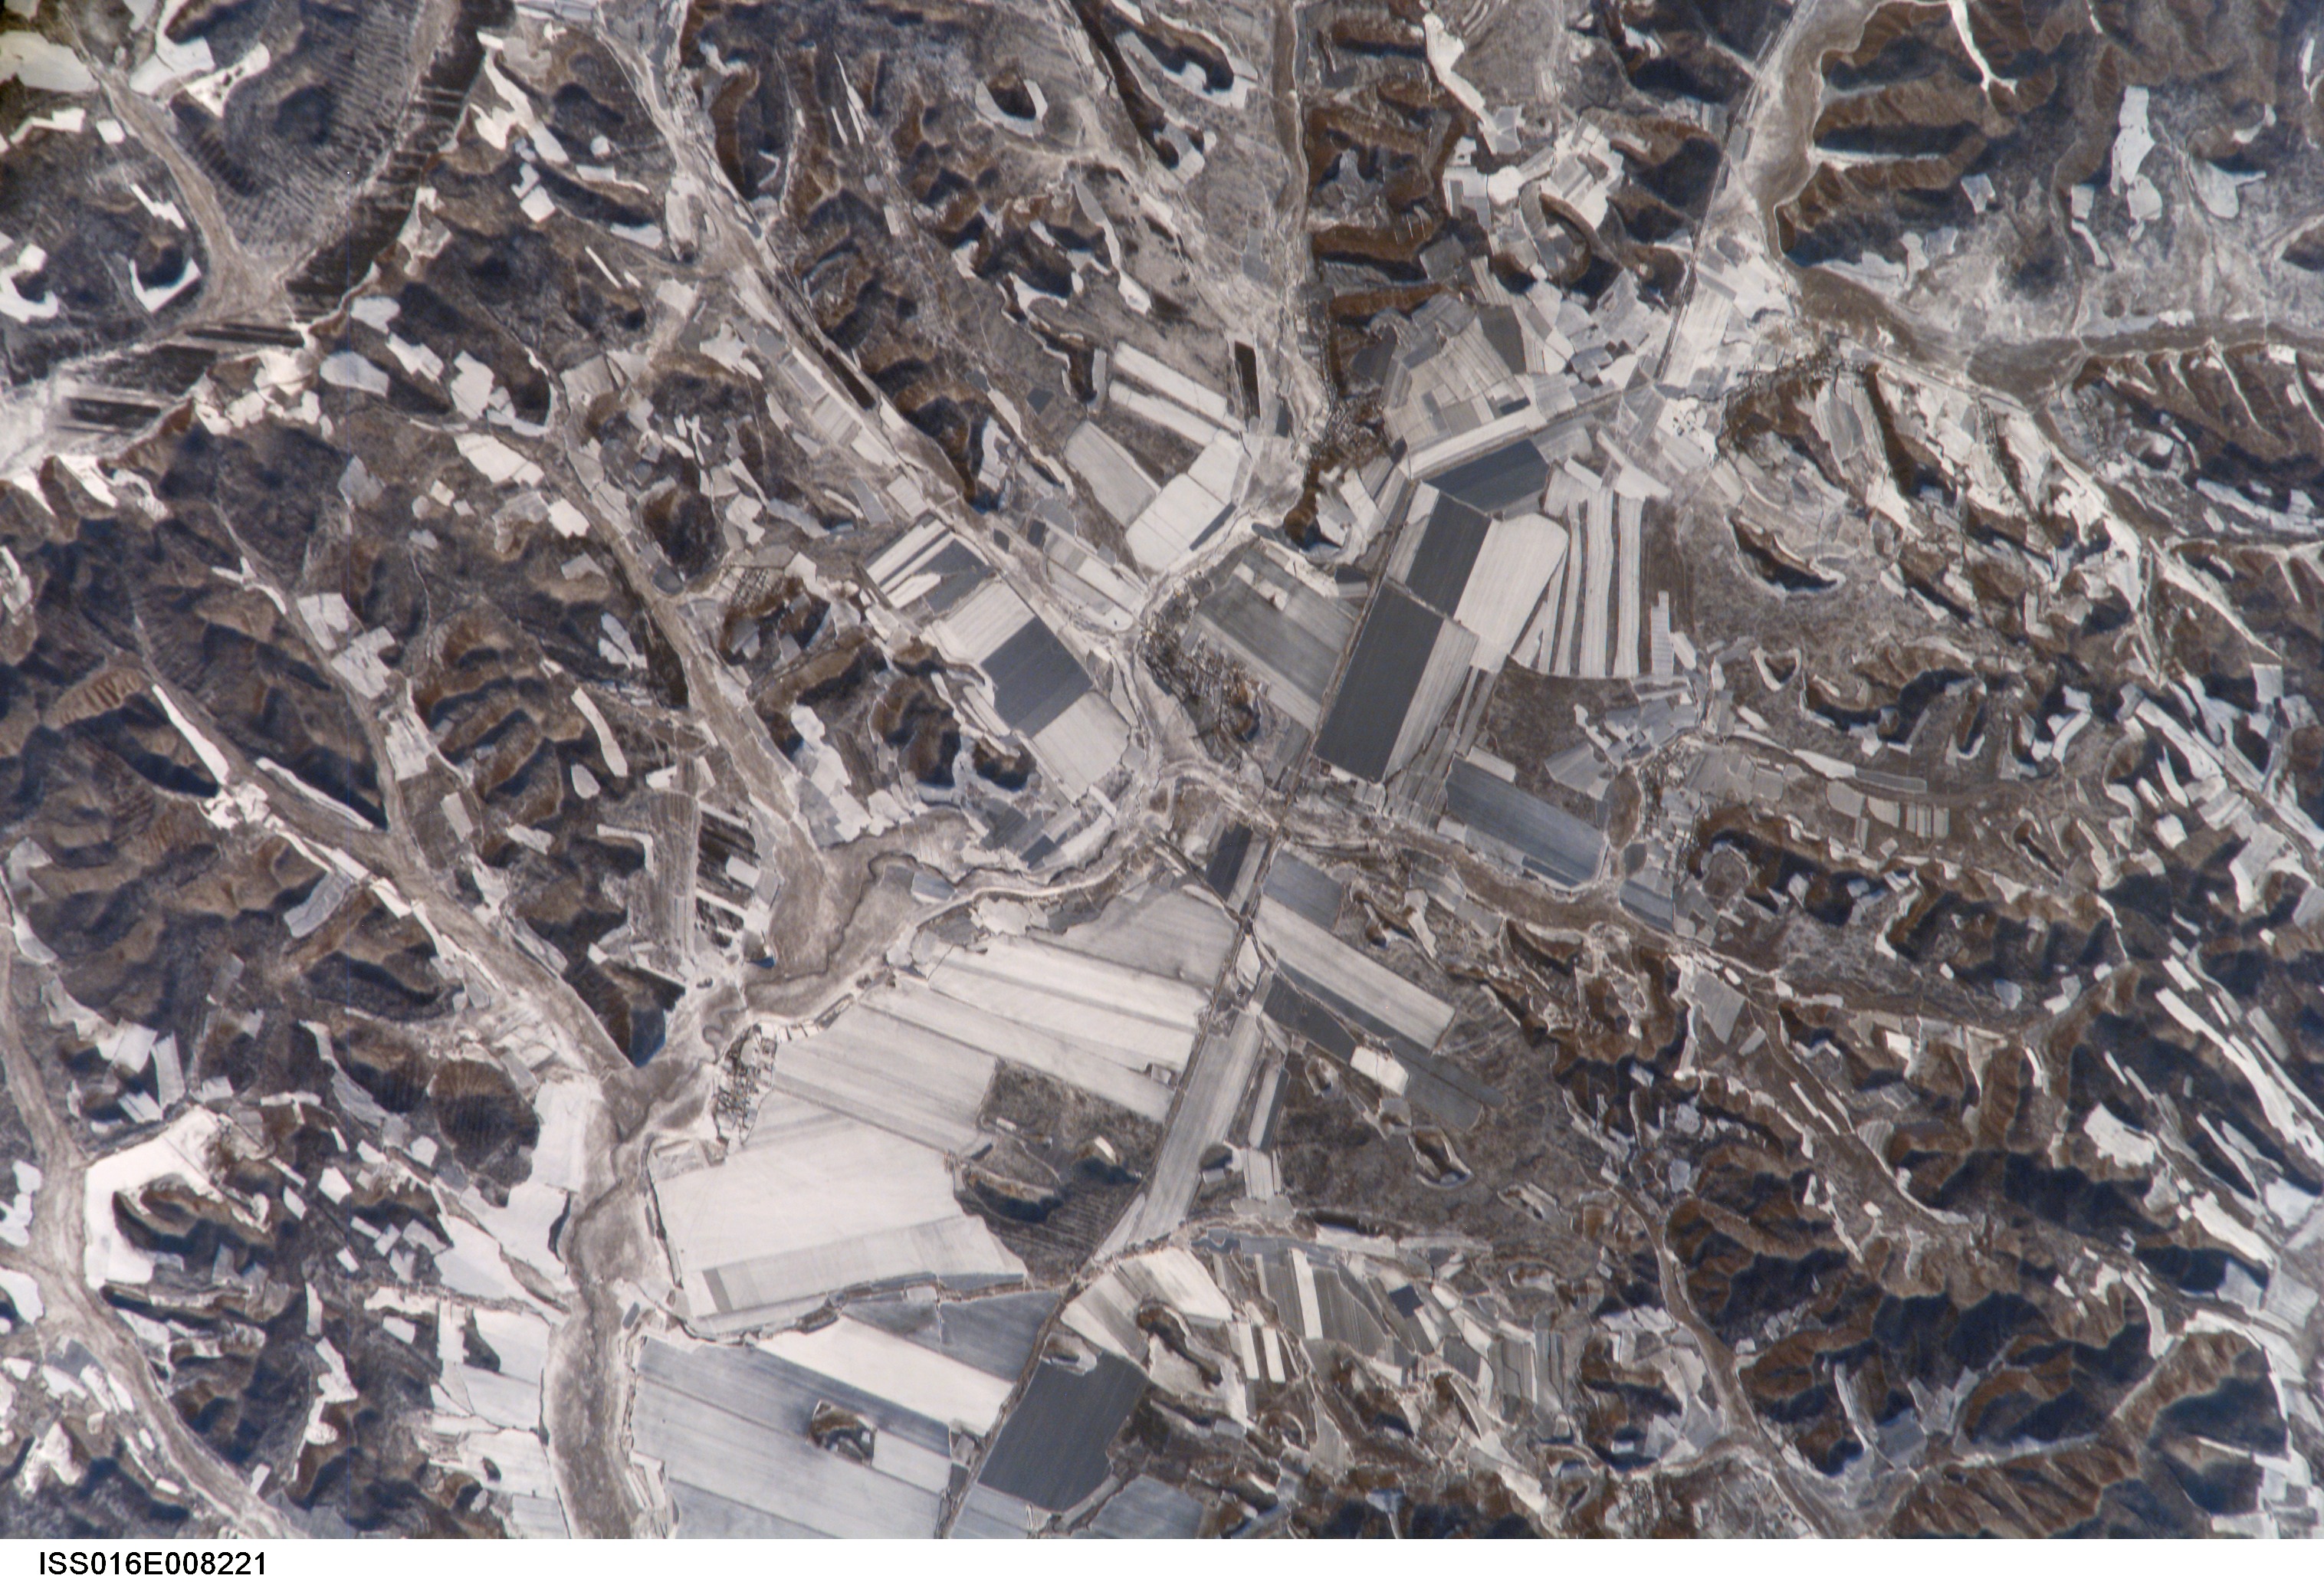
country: CHINA
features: GREATER KHINGAN RA., SNOW, AGR.
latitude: 49.5
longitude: 123.9
